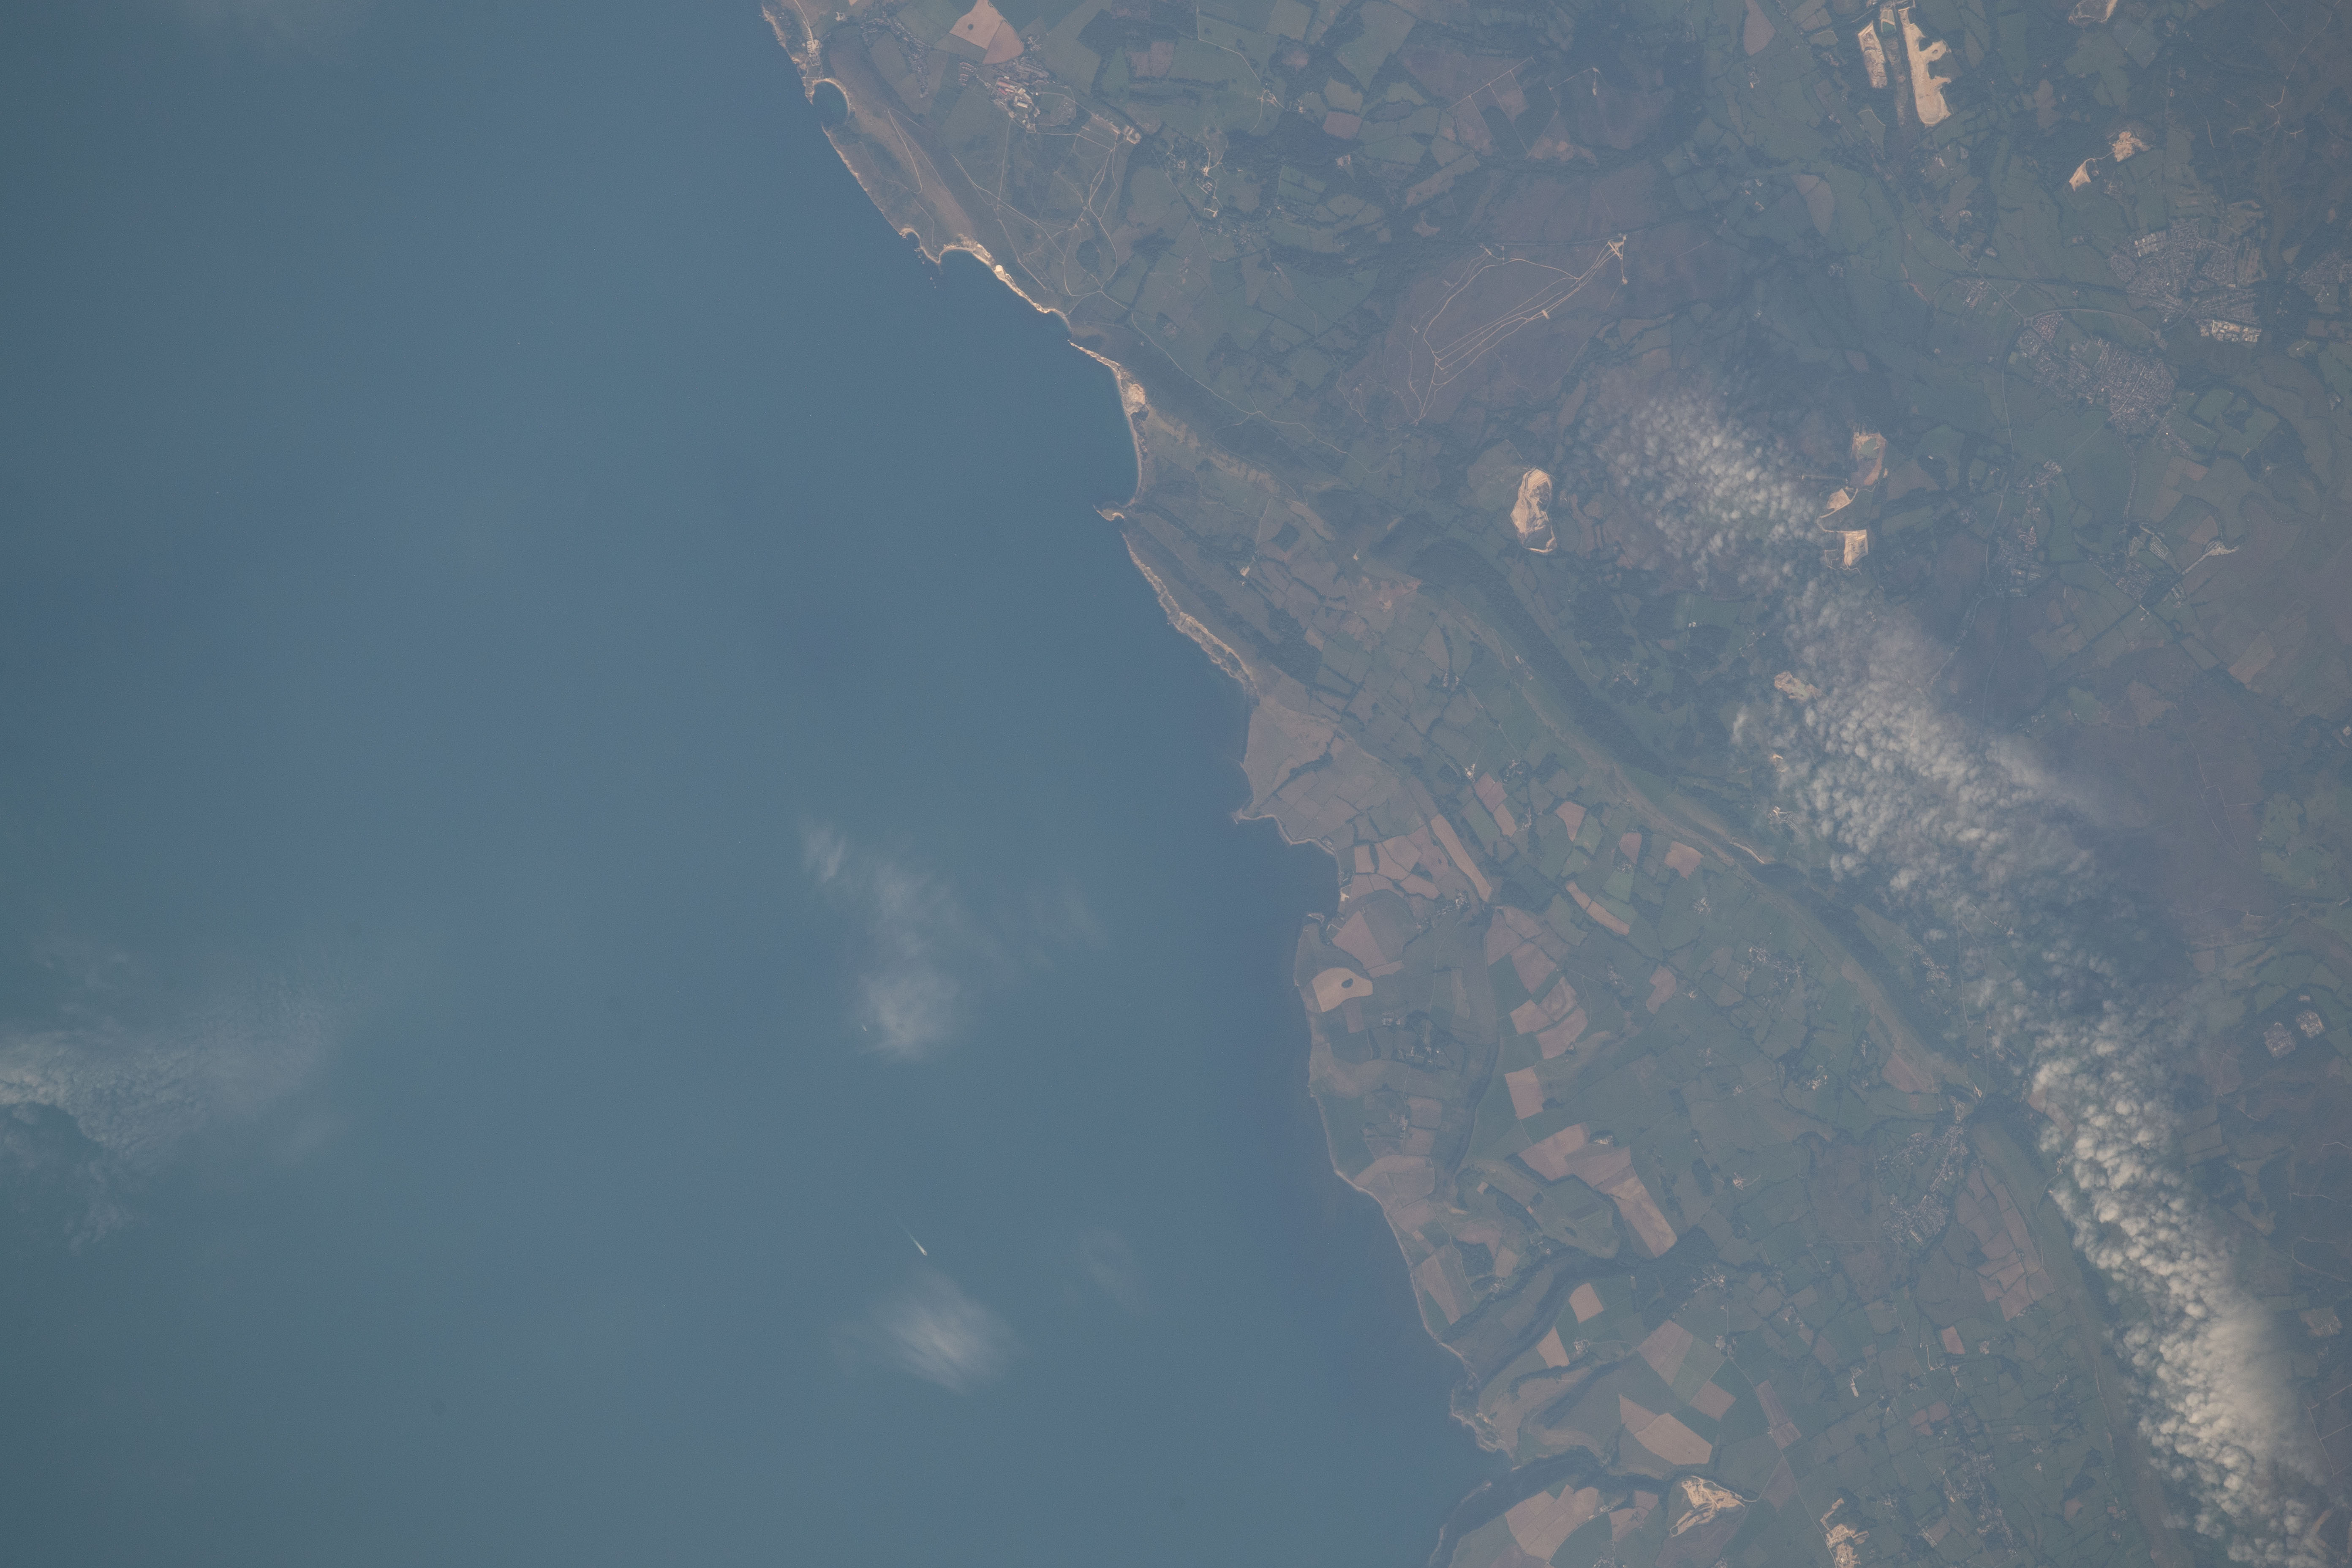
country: UK-ENGLAND
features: ENGLISH CHANNEL, WEYMOUTH BAY, ISLE OF PORTLAND
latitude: 50.6
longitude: -2.1
